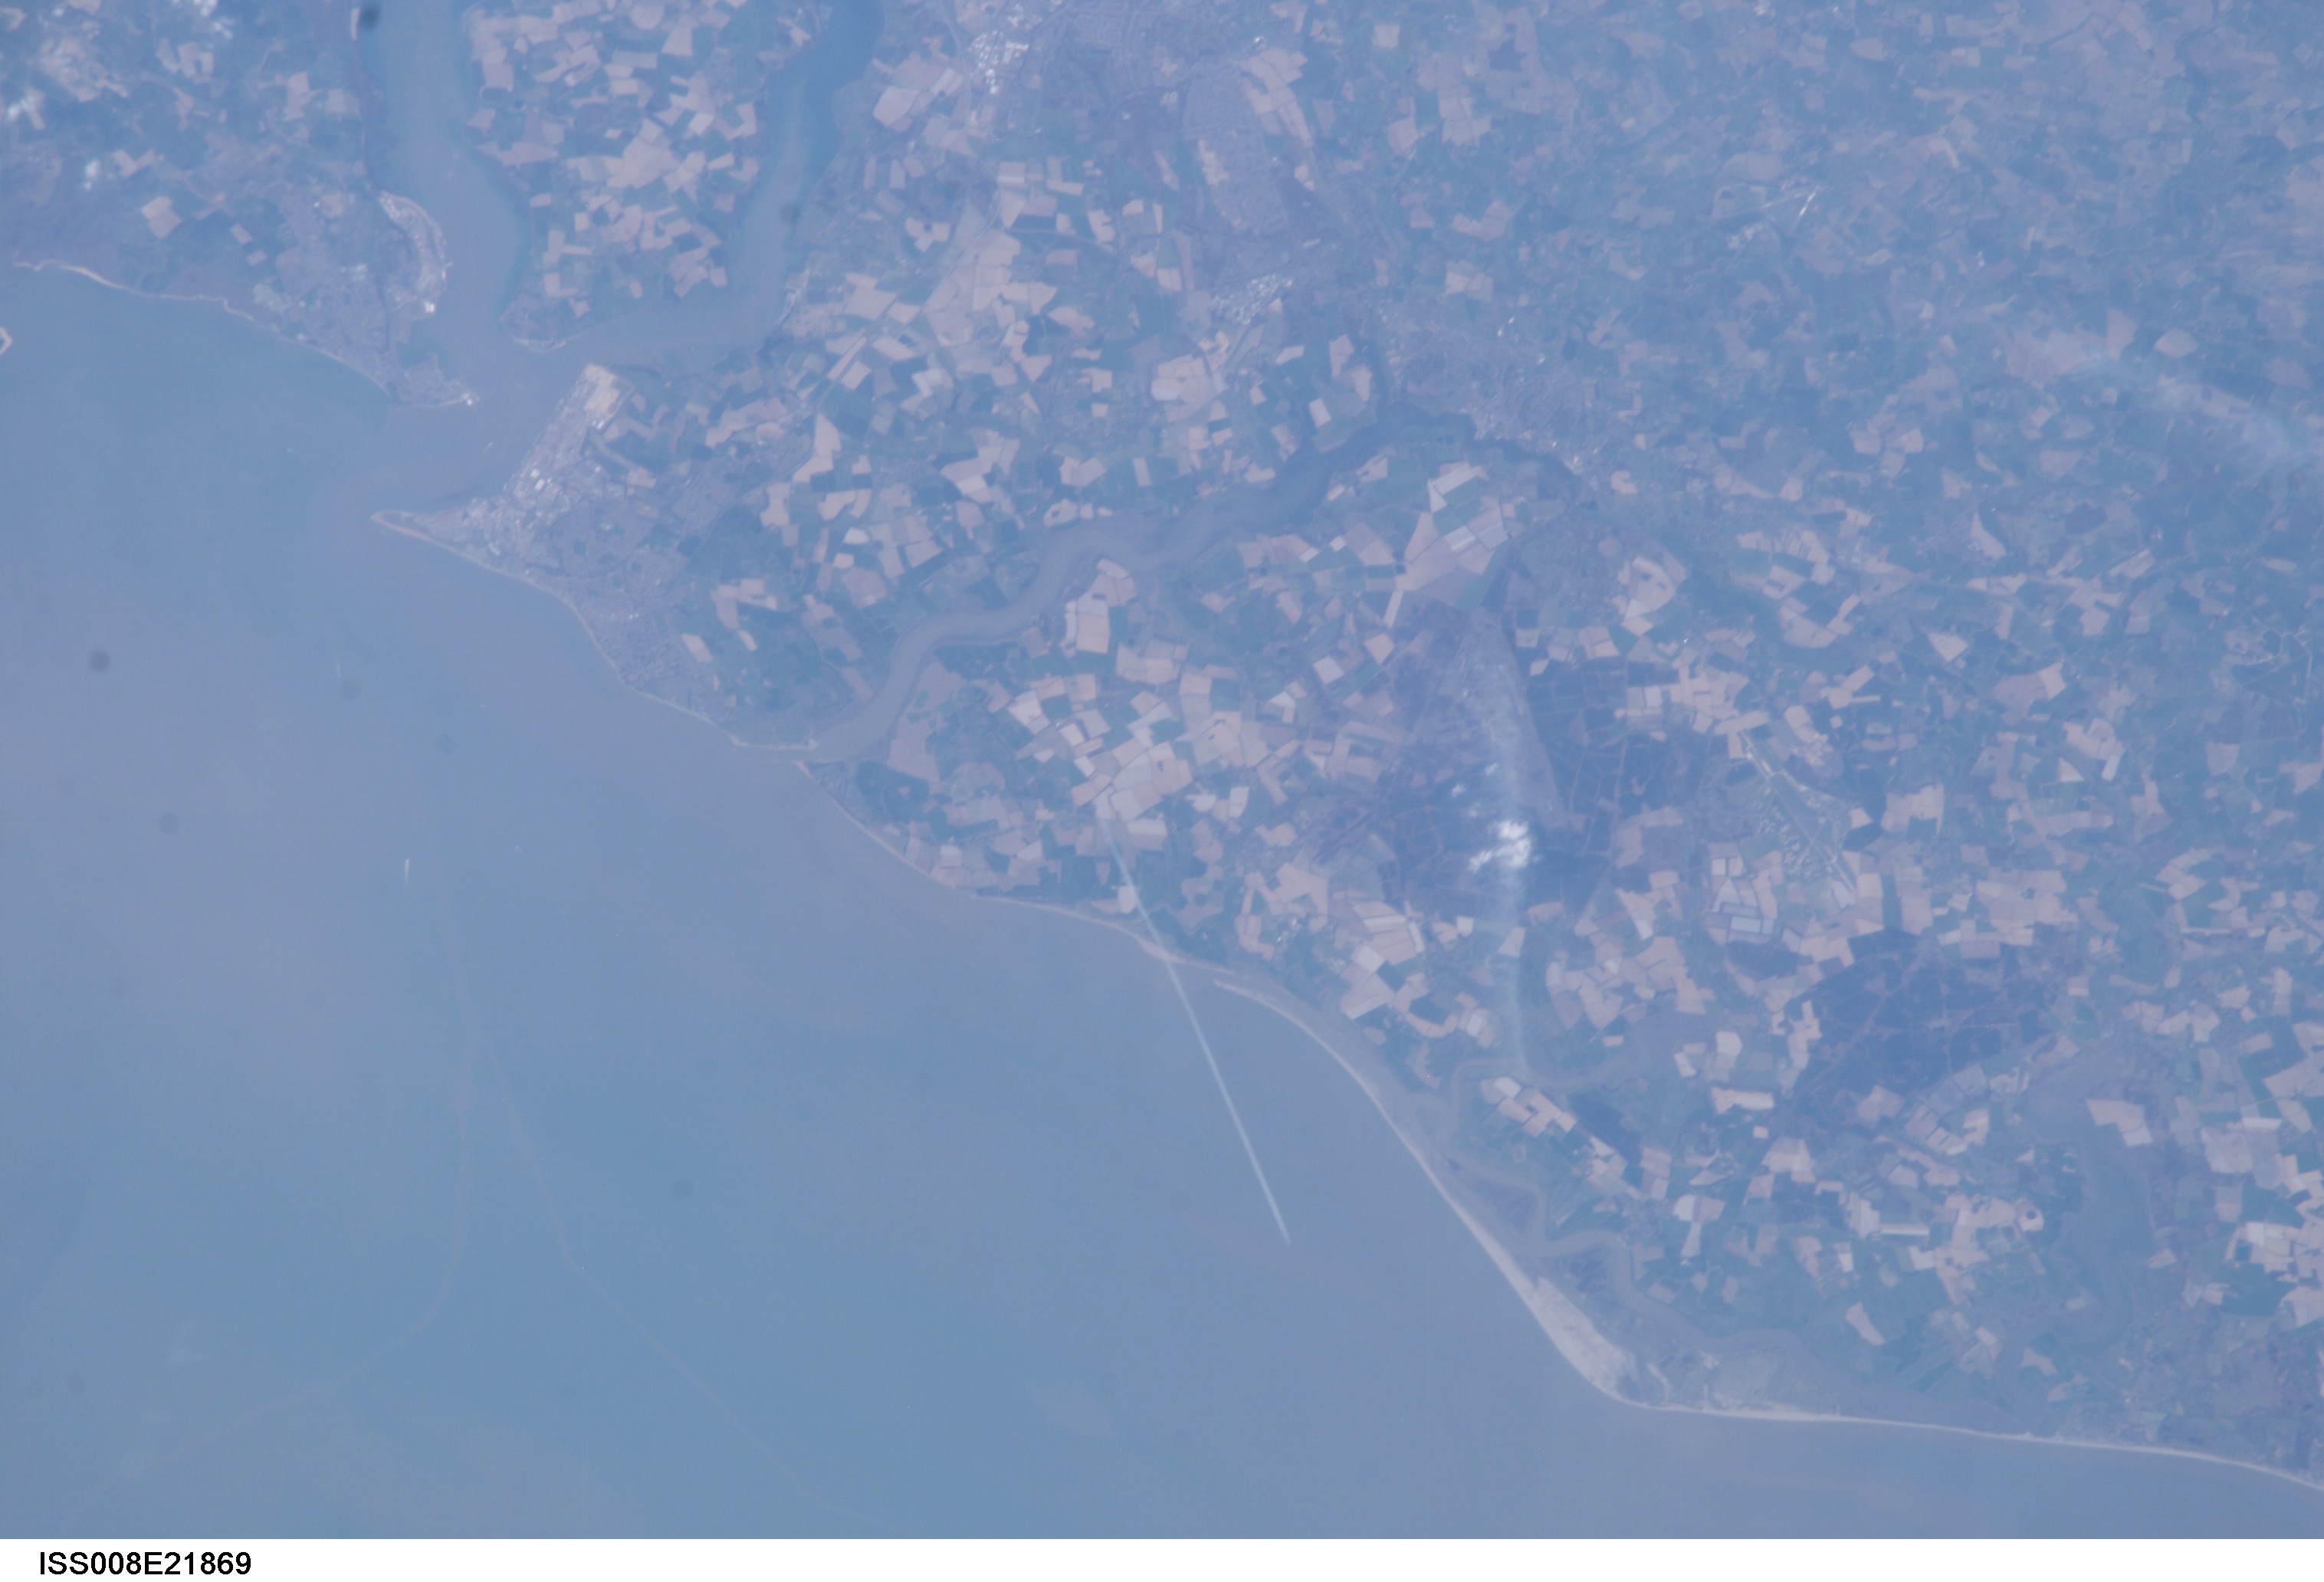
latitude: 52.0
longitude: 1.5
